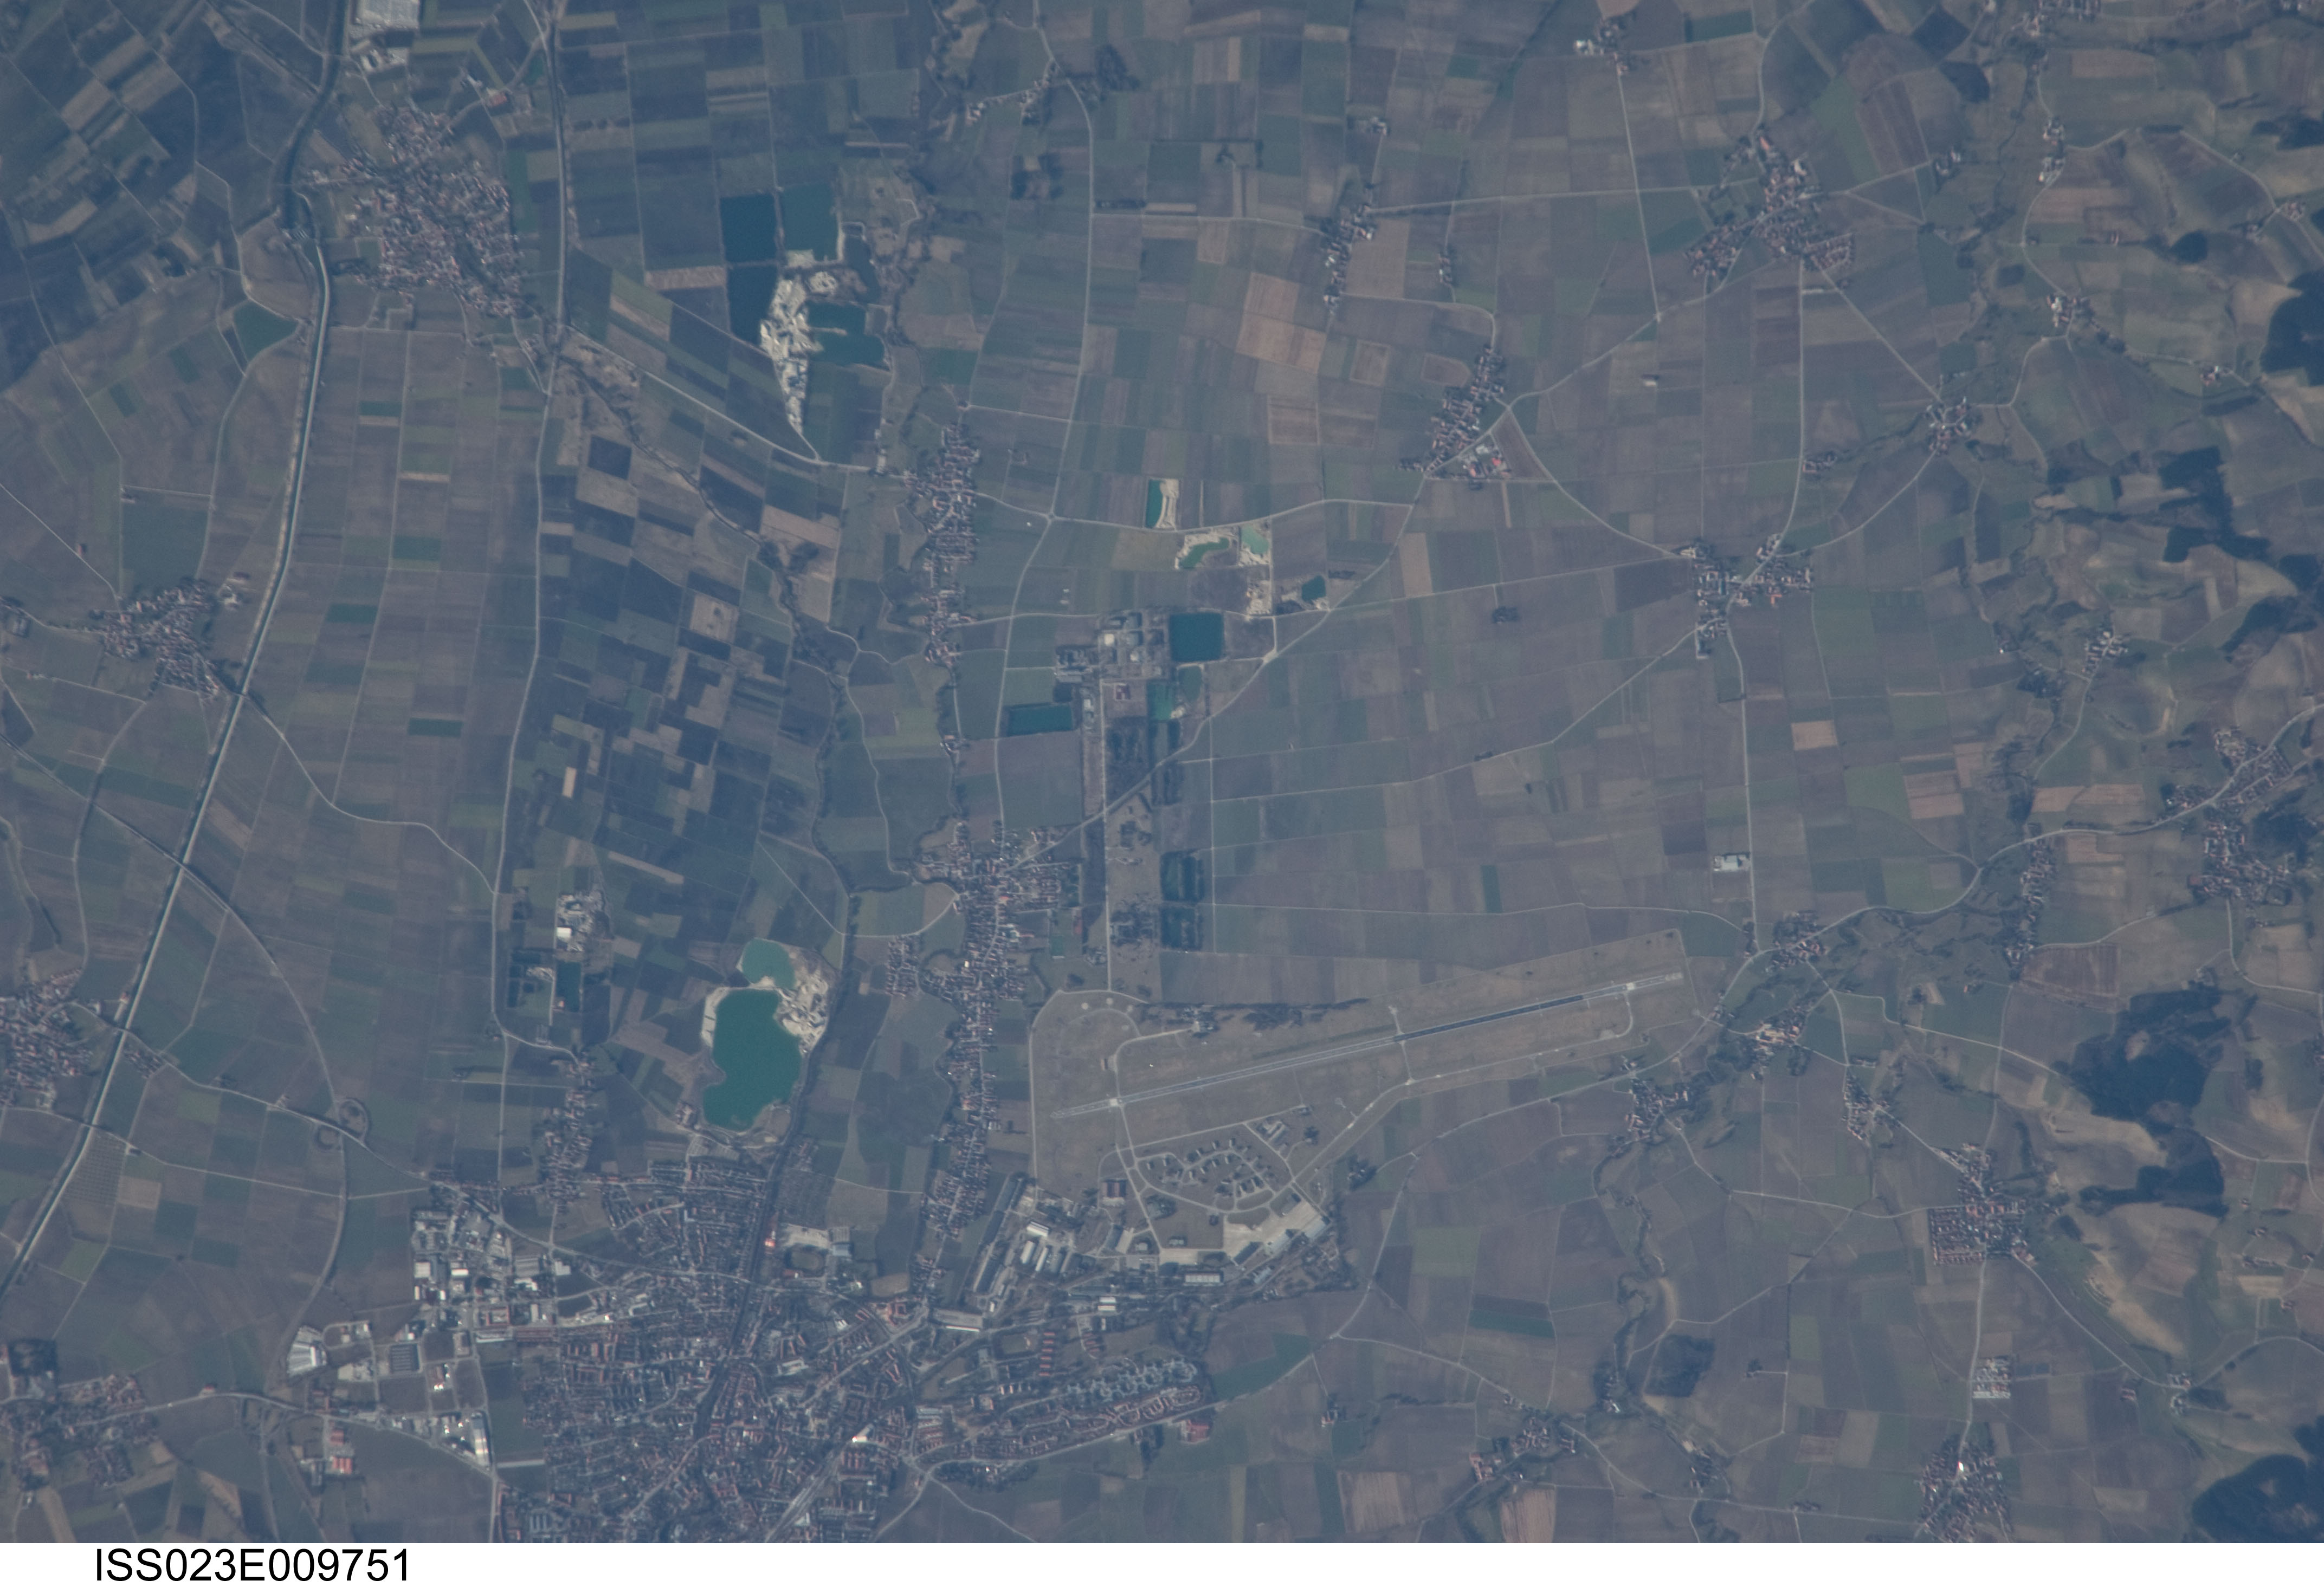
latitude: 48.3
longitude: 11.9
